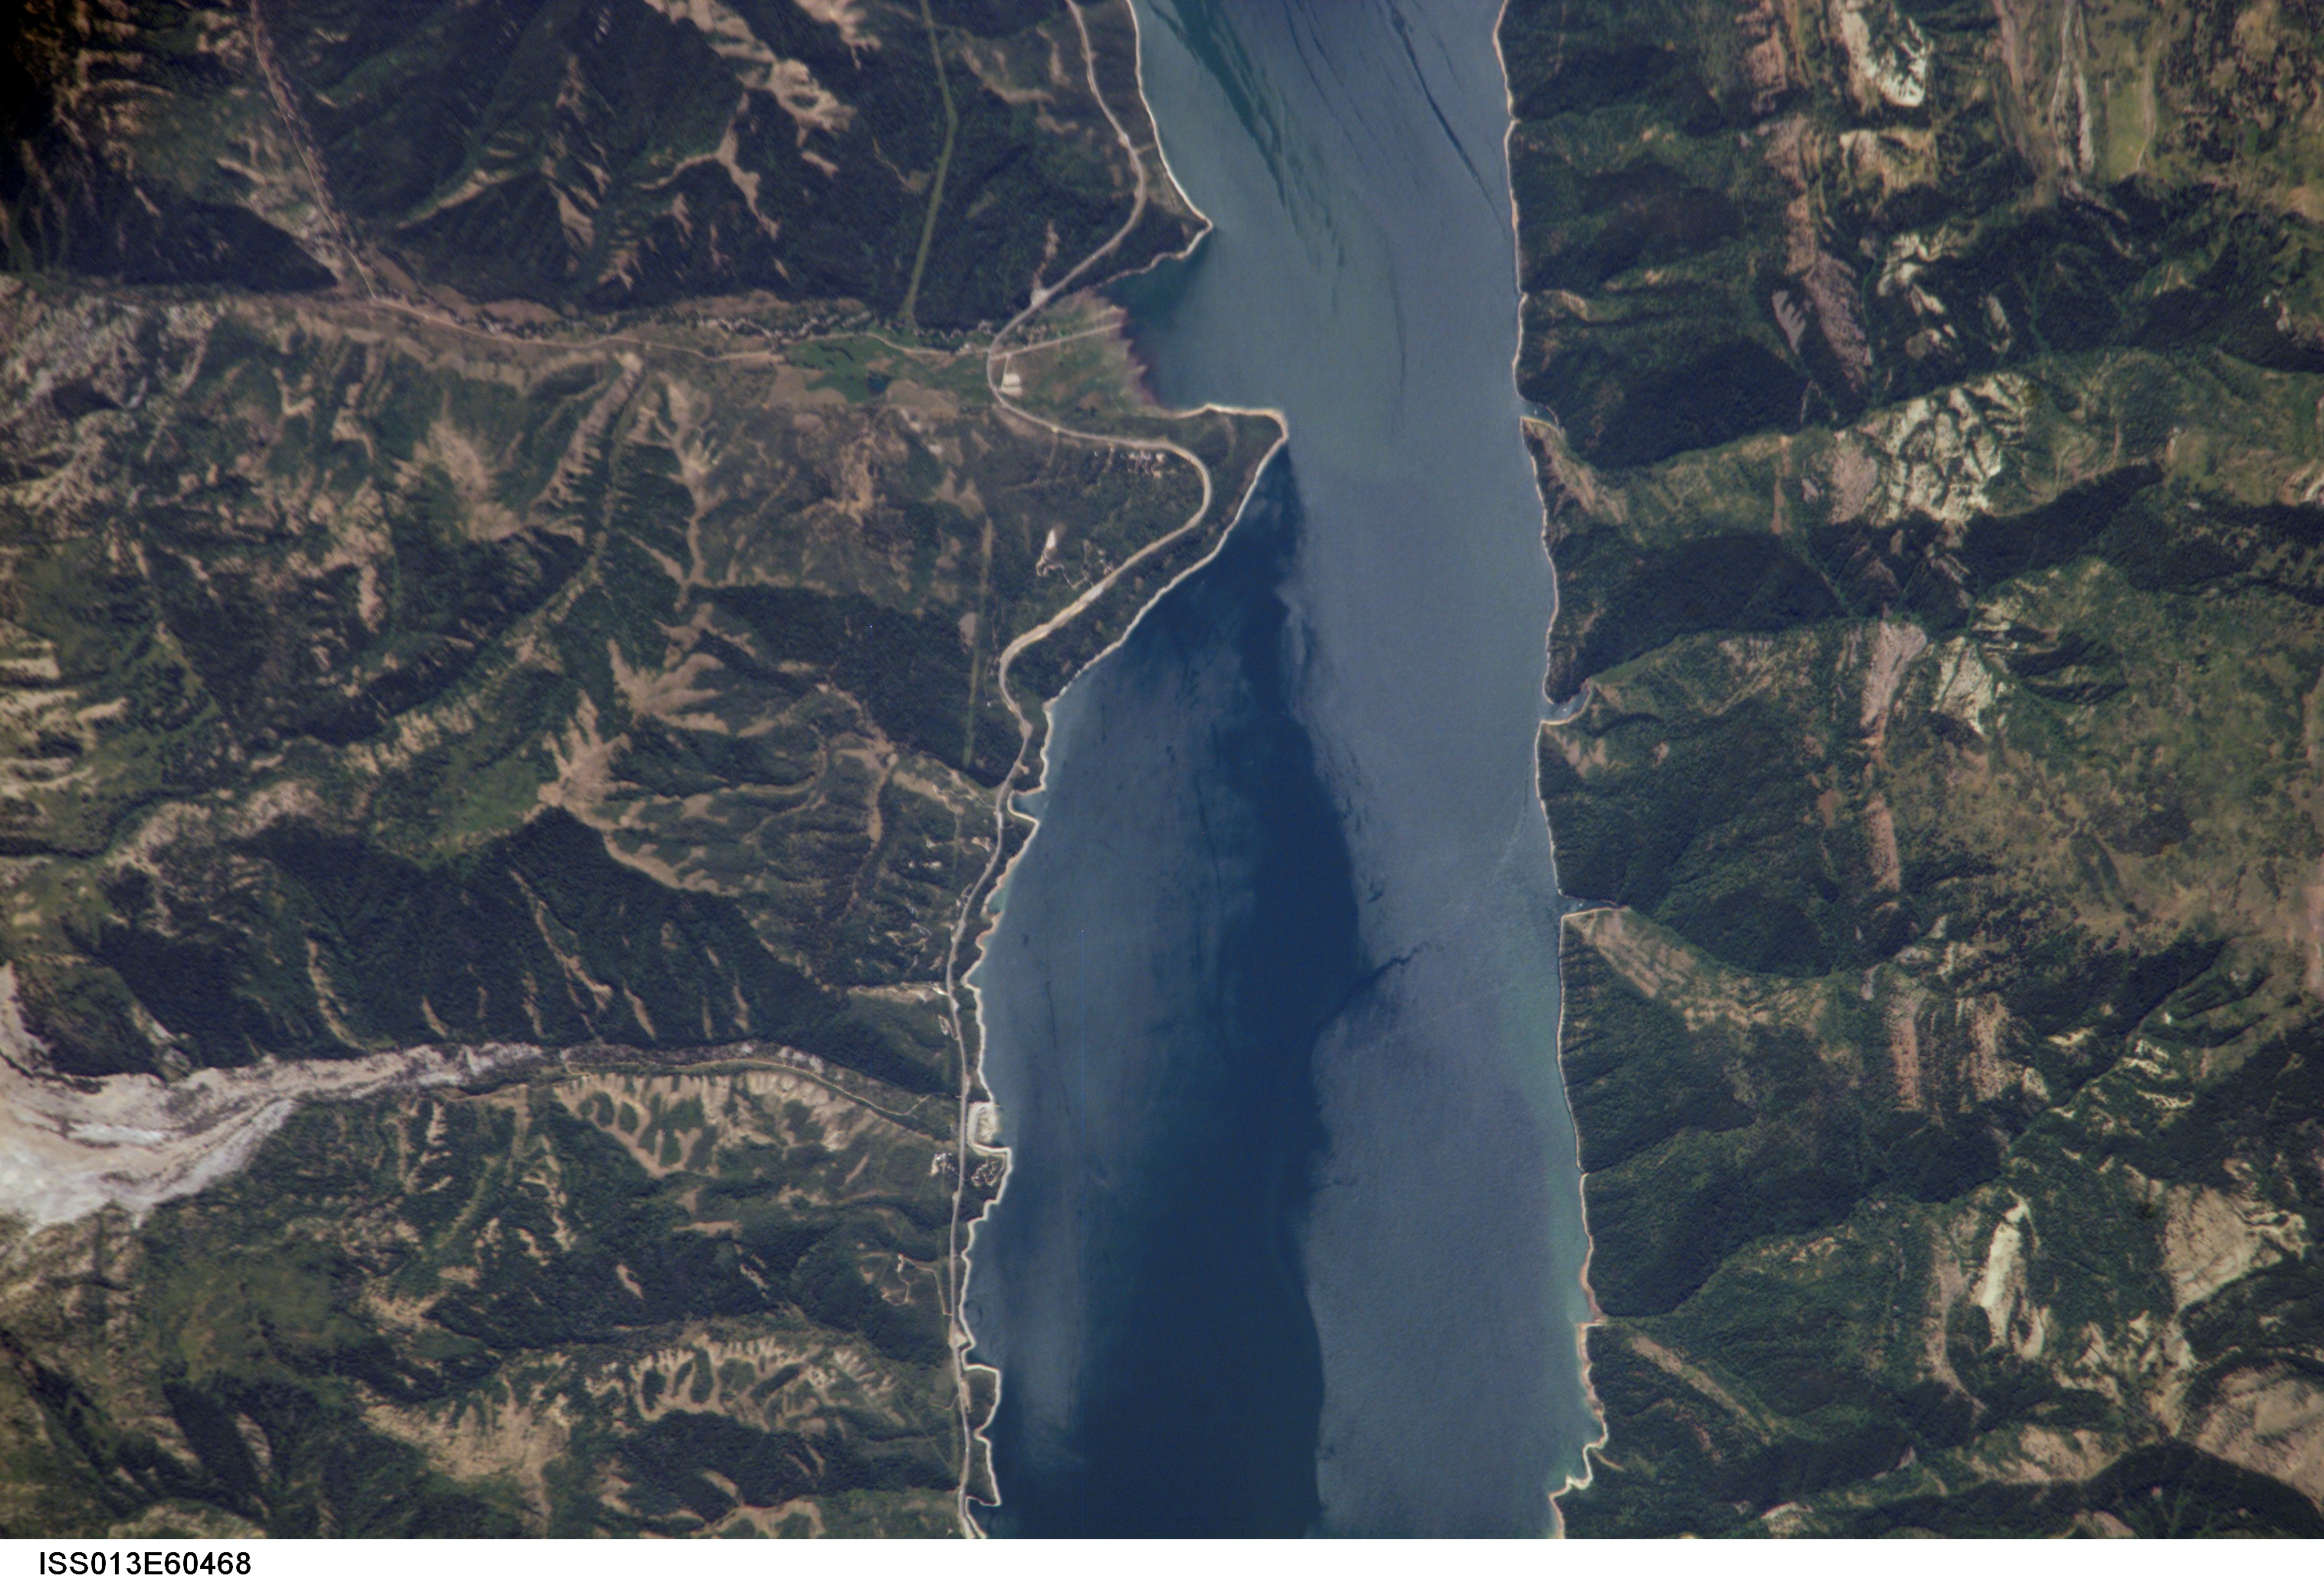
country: USA-IDAHO
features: PALISADES RES., ROADS, FOREST
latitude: 43.3
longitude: -111.1
